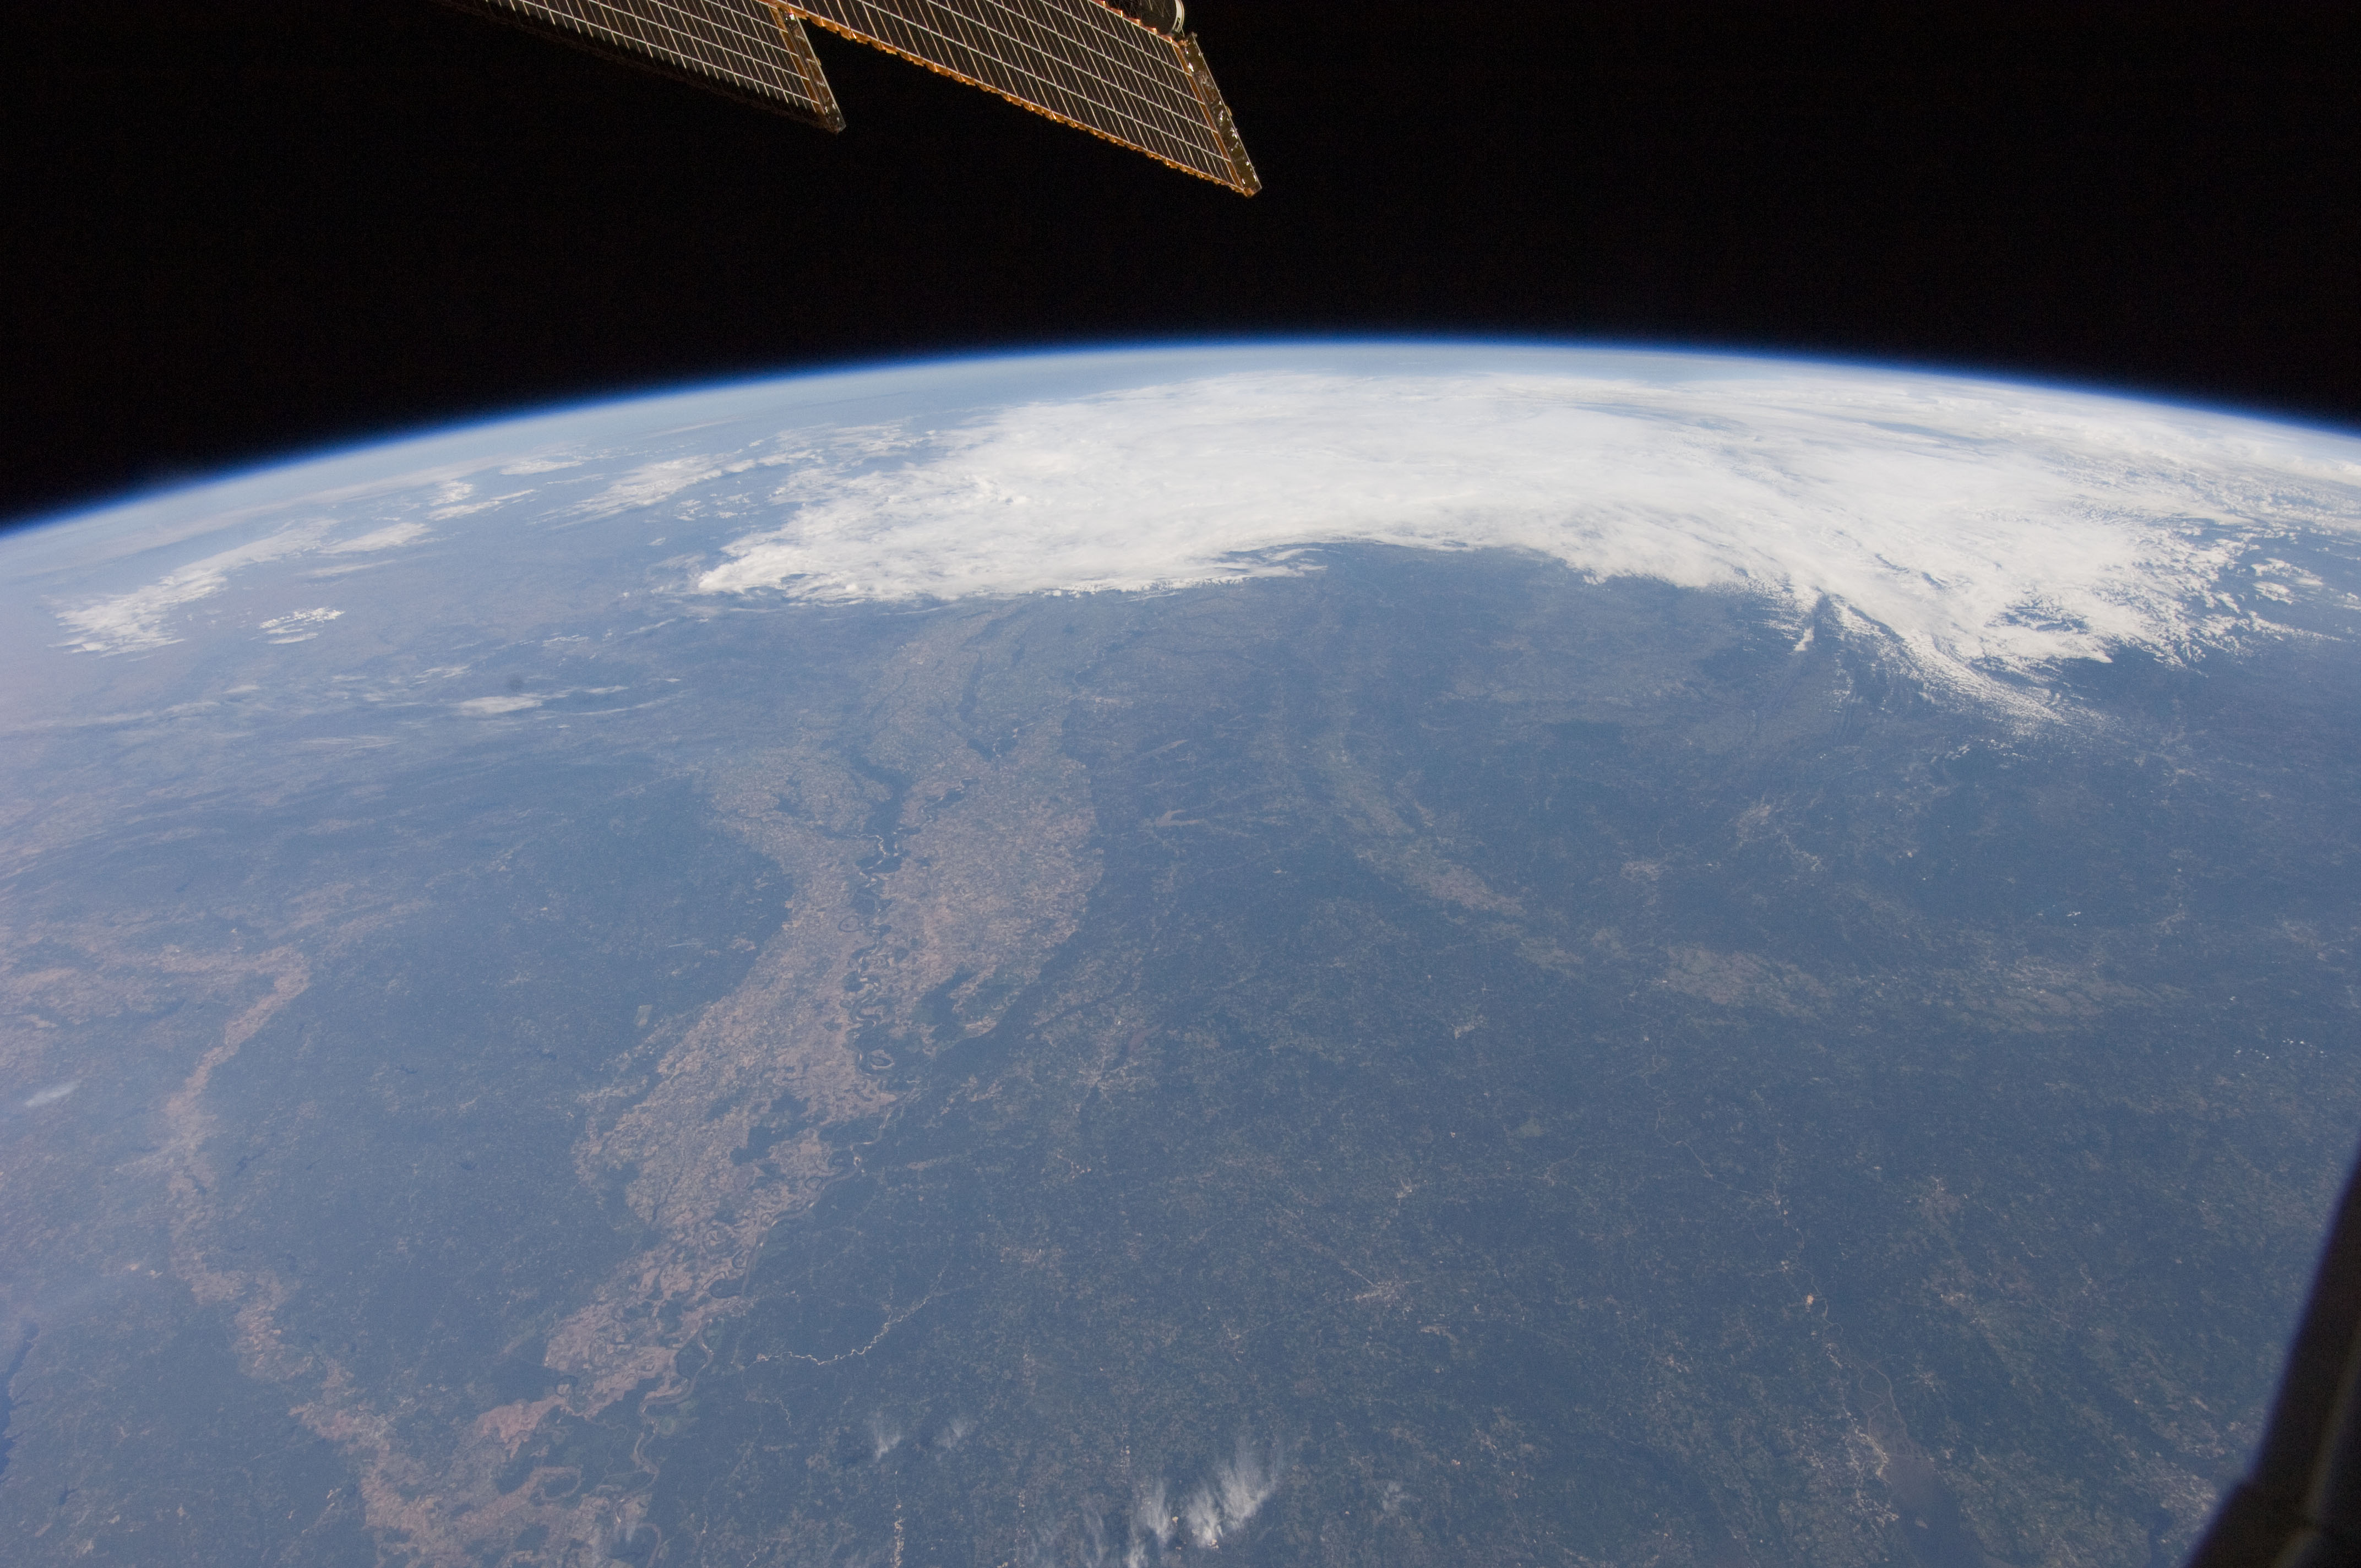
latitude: 34.5
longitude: -88.5
